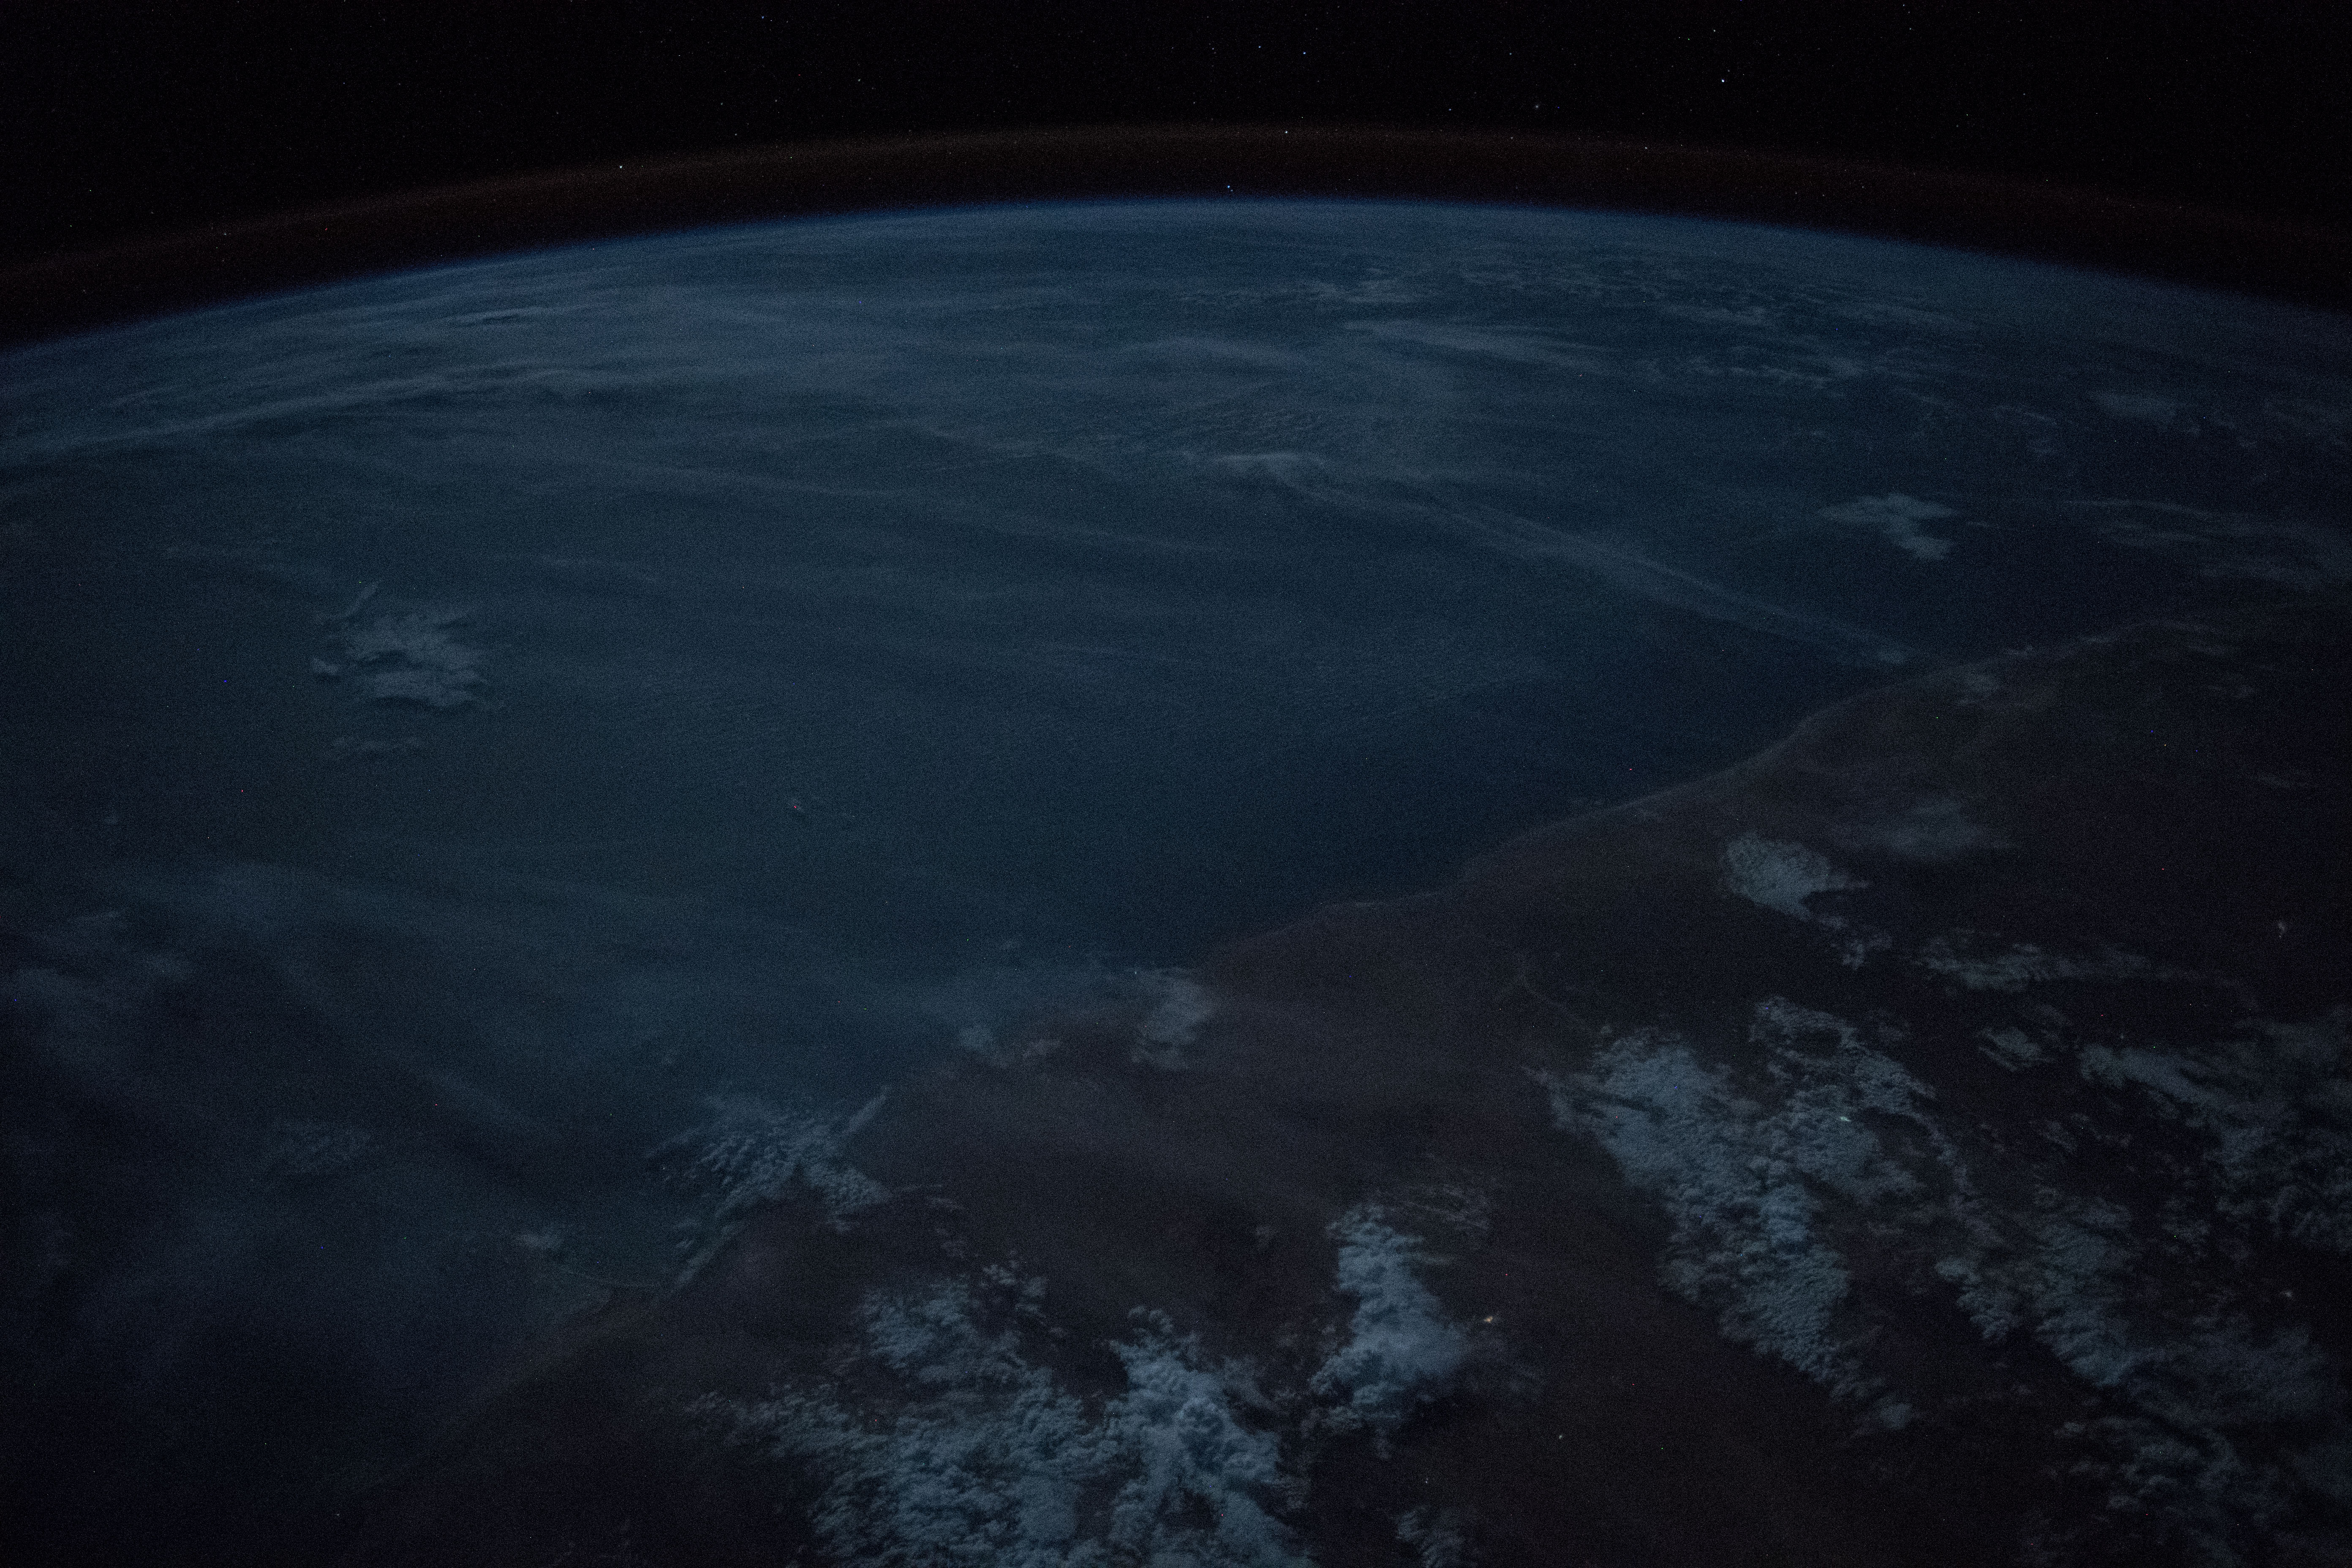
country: SOMALIA
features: EYL CITY, EYL PARK, BANDAR BEYLA TOWN, HAFUN TOWN, NIGHT, EARTH LIMB
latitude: 7.2
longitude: 50.3
